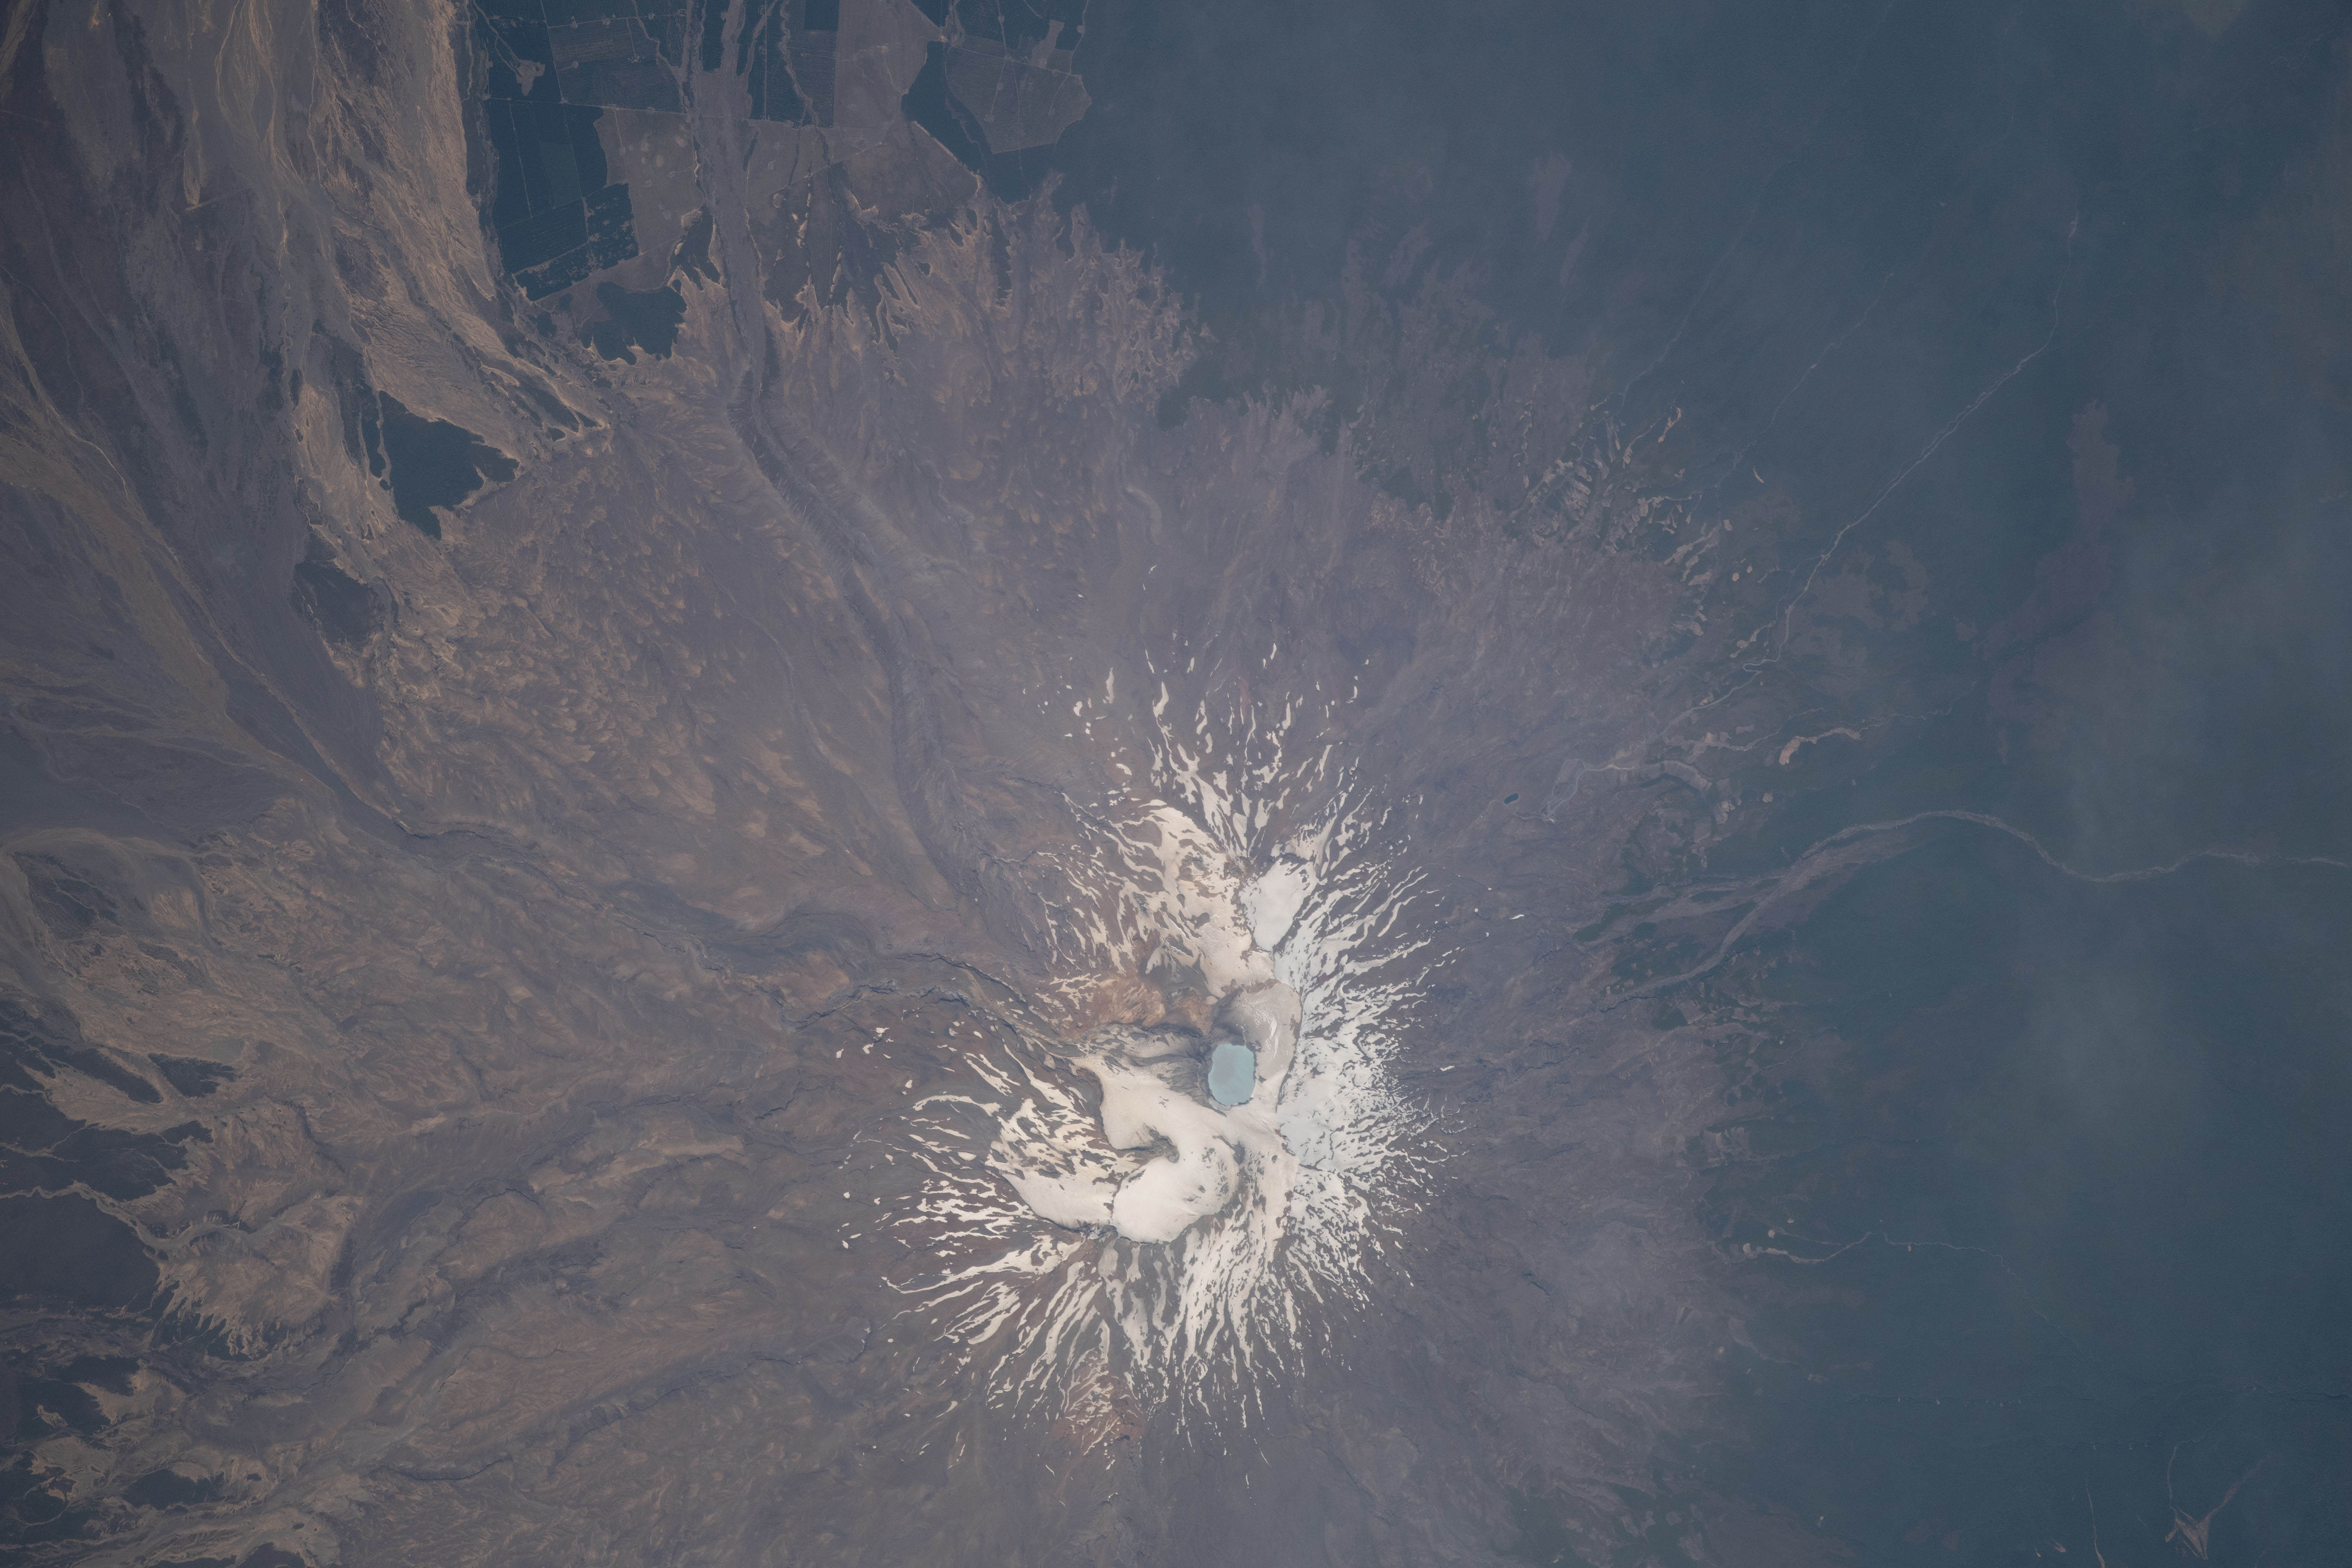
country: NEW ZEALAND-NI
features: MOUNT RUAPEHU,MANGATURUTURU RIVER,MT. RUAPEHU CRATER LAKE
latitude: -39.3
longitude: 175.6
